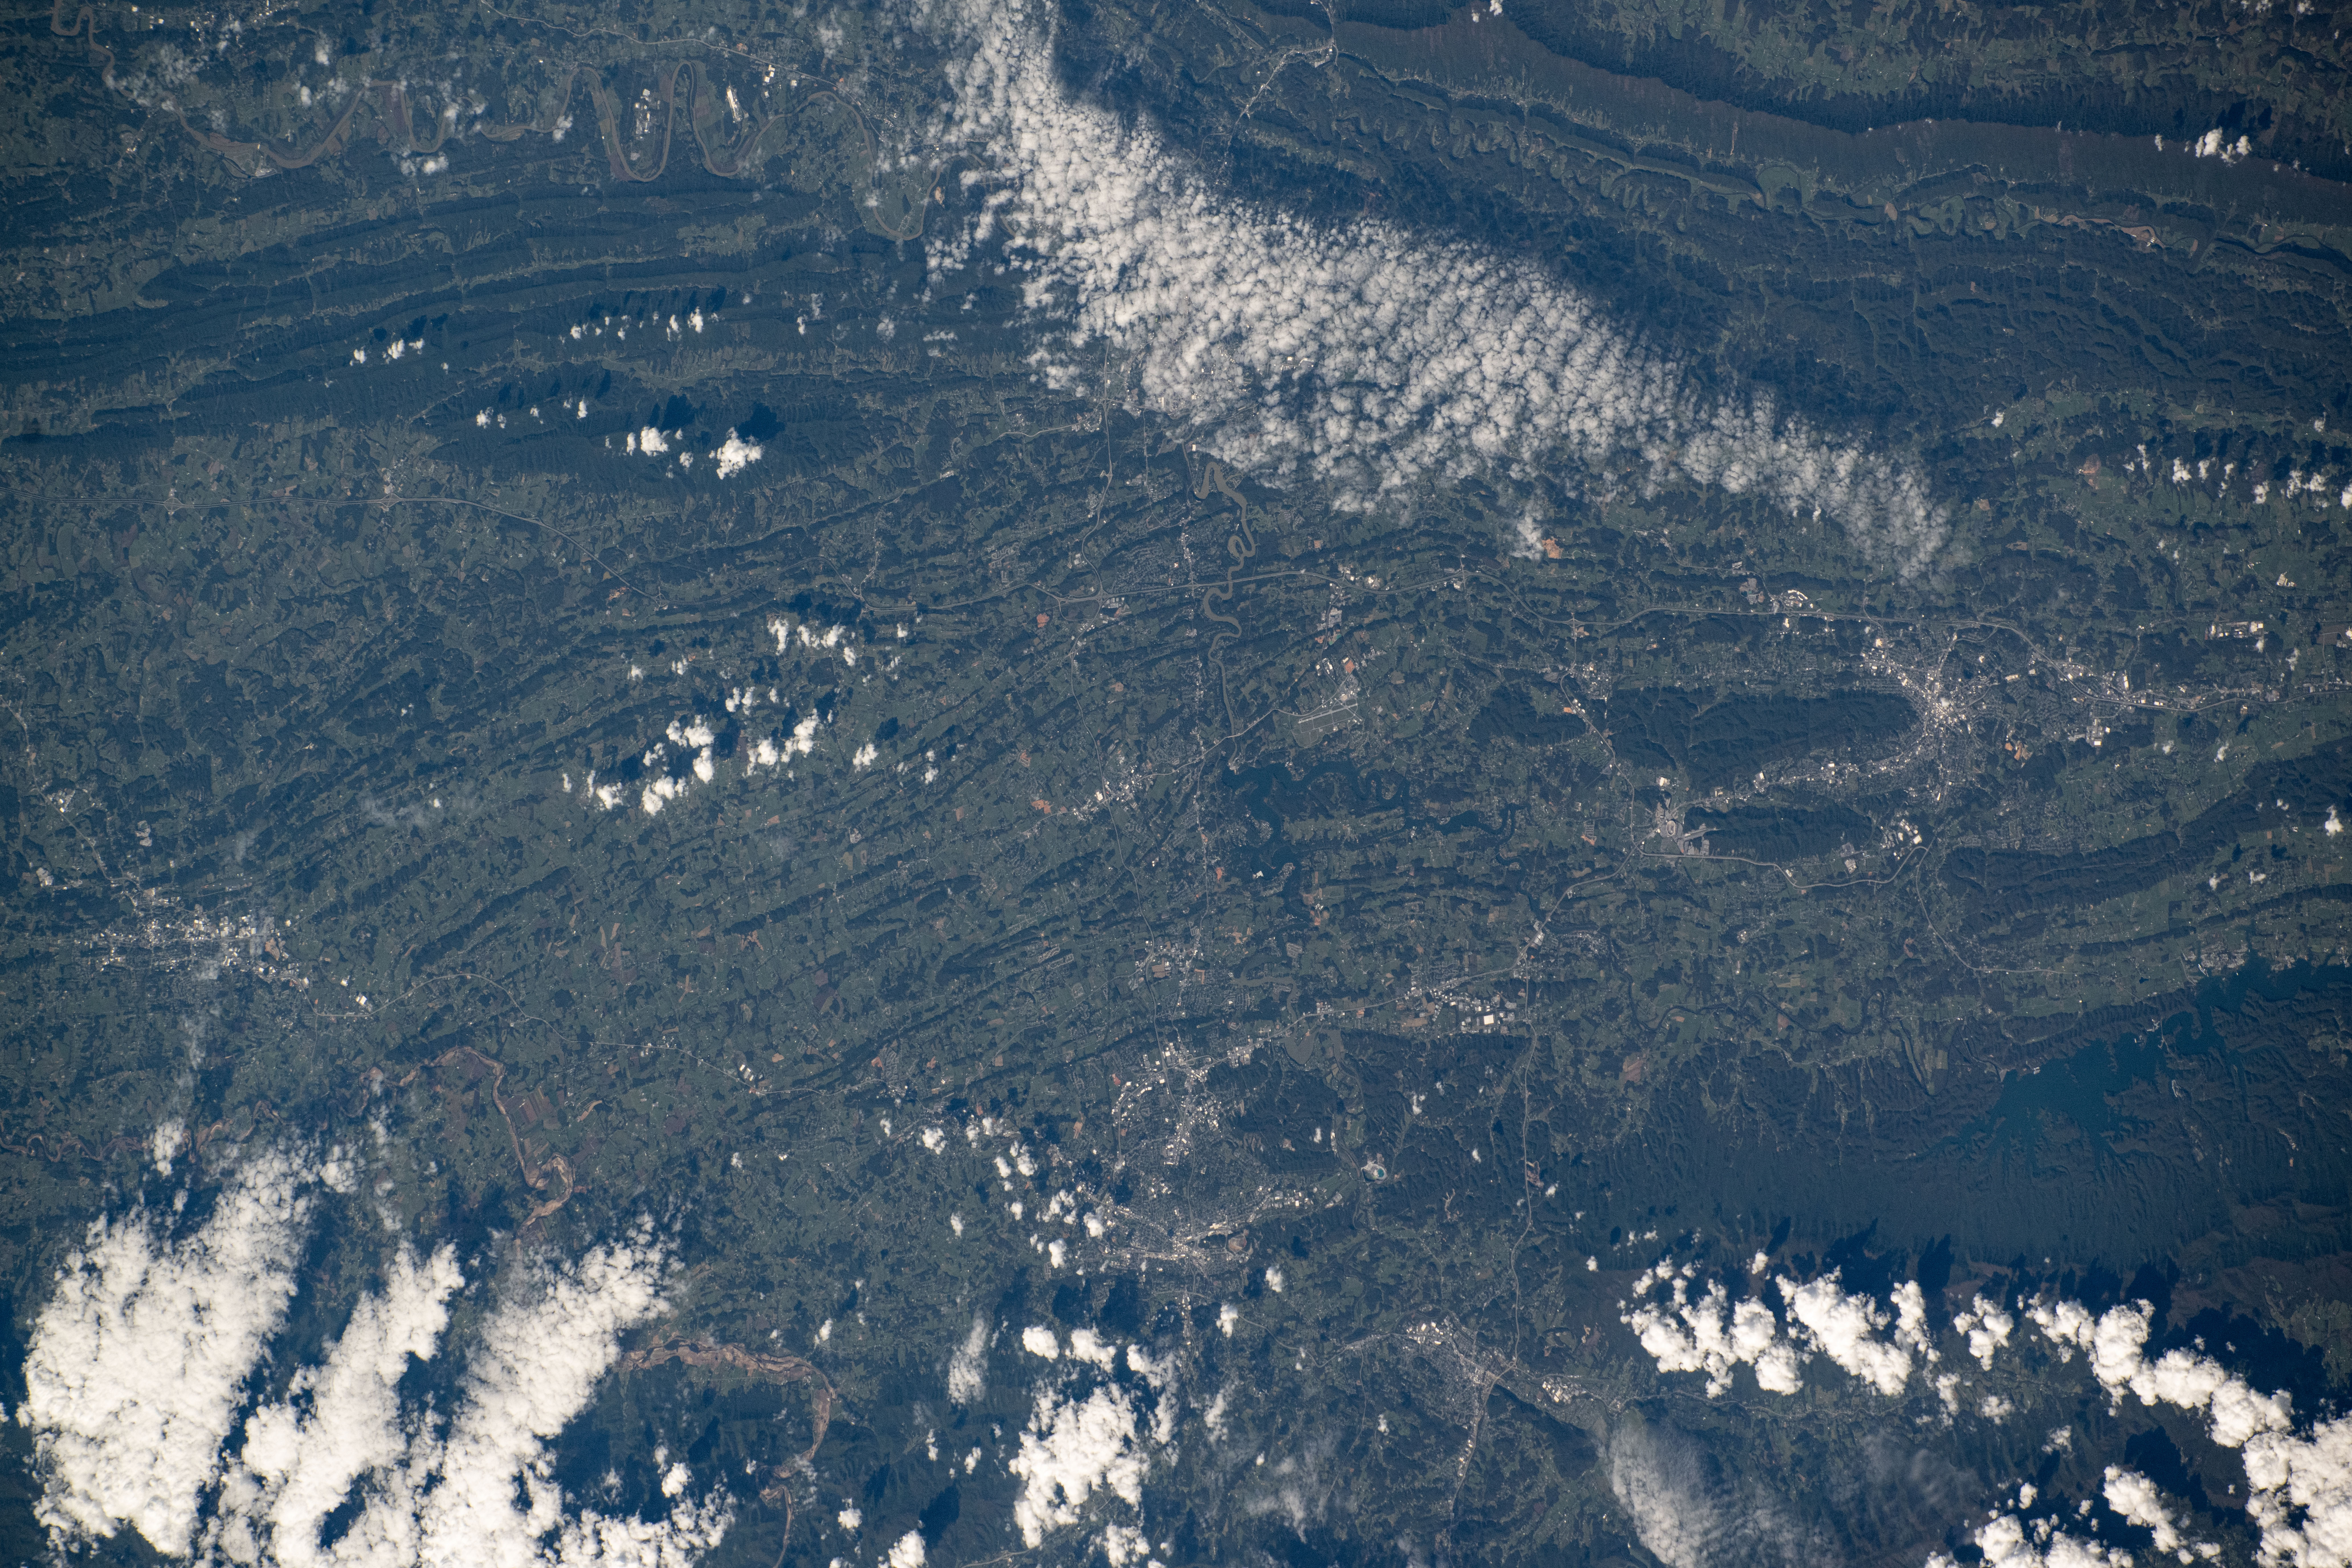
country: USA-TENNESSEE
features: FLOODING, APPALACHIANS, NOLICHUCKY RIVER, NEWPORT, GREENVILLE, JOHNSON CITY, KINGSPORT
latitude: 36.4
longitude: -82.5
